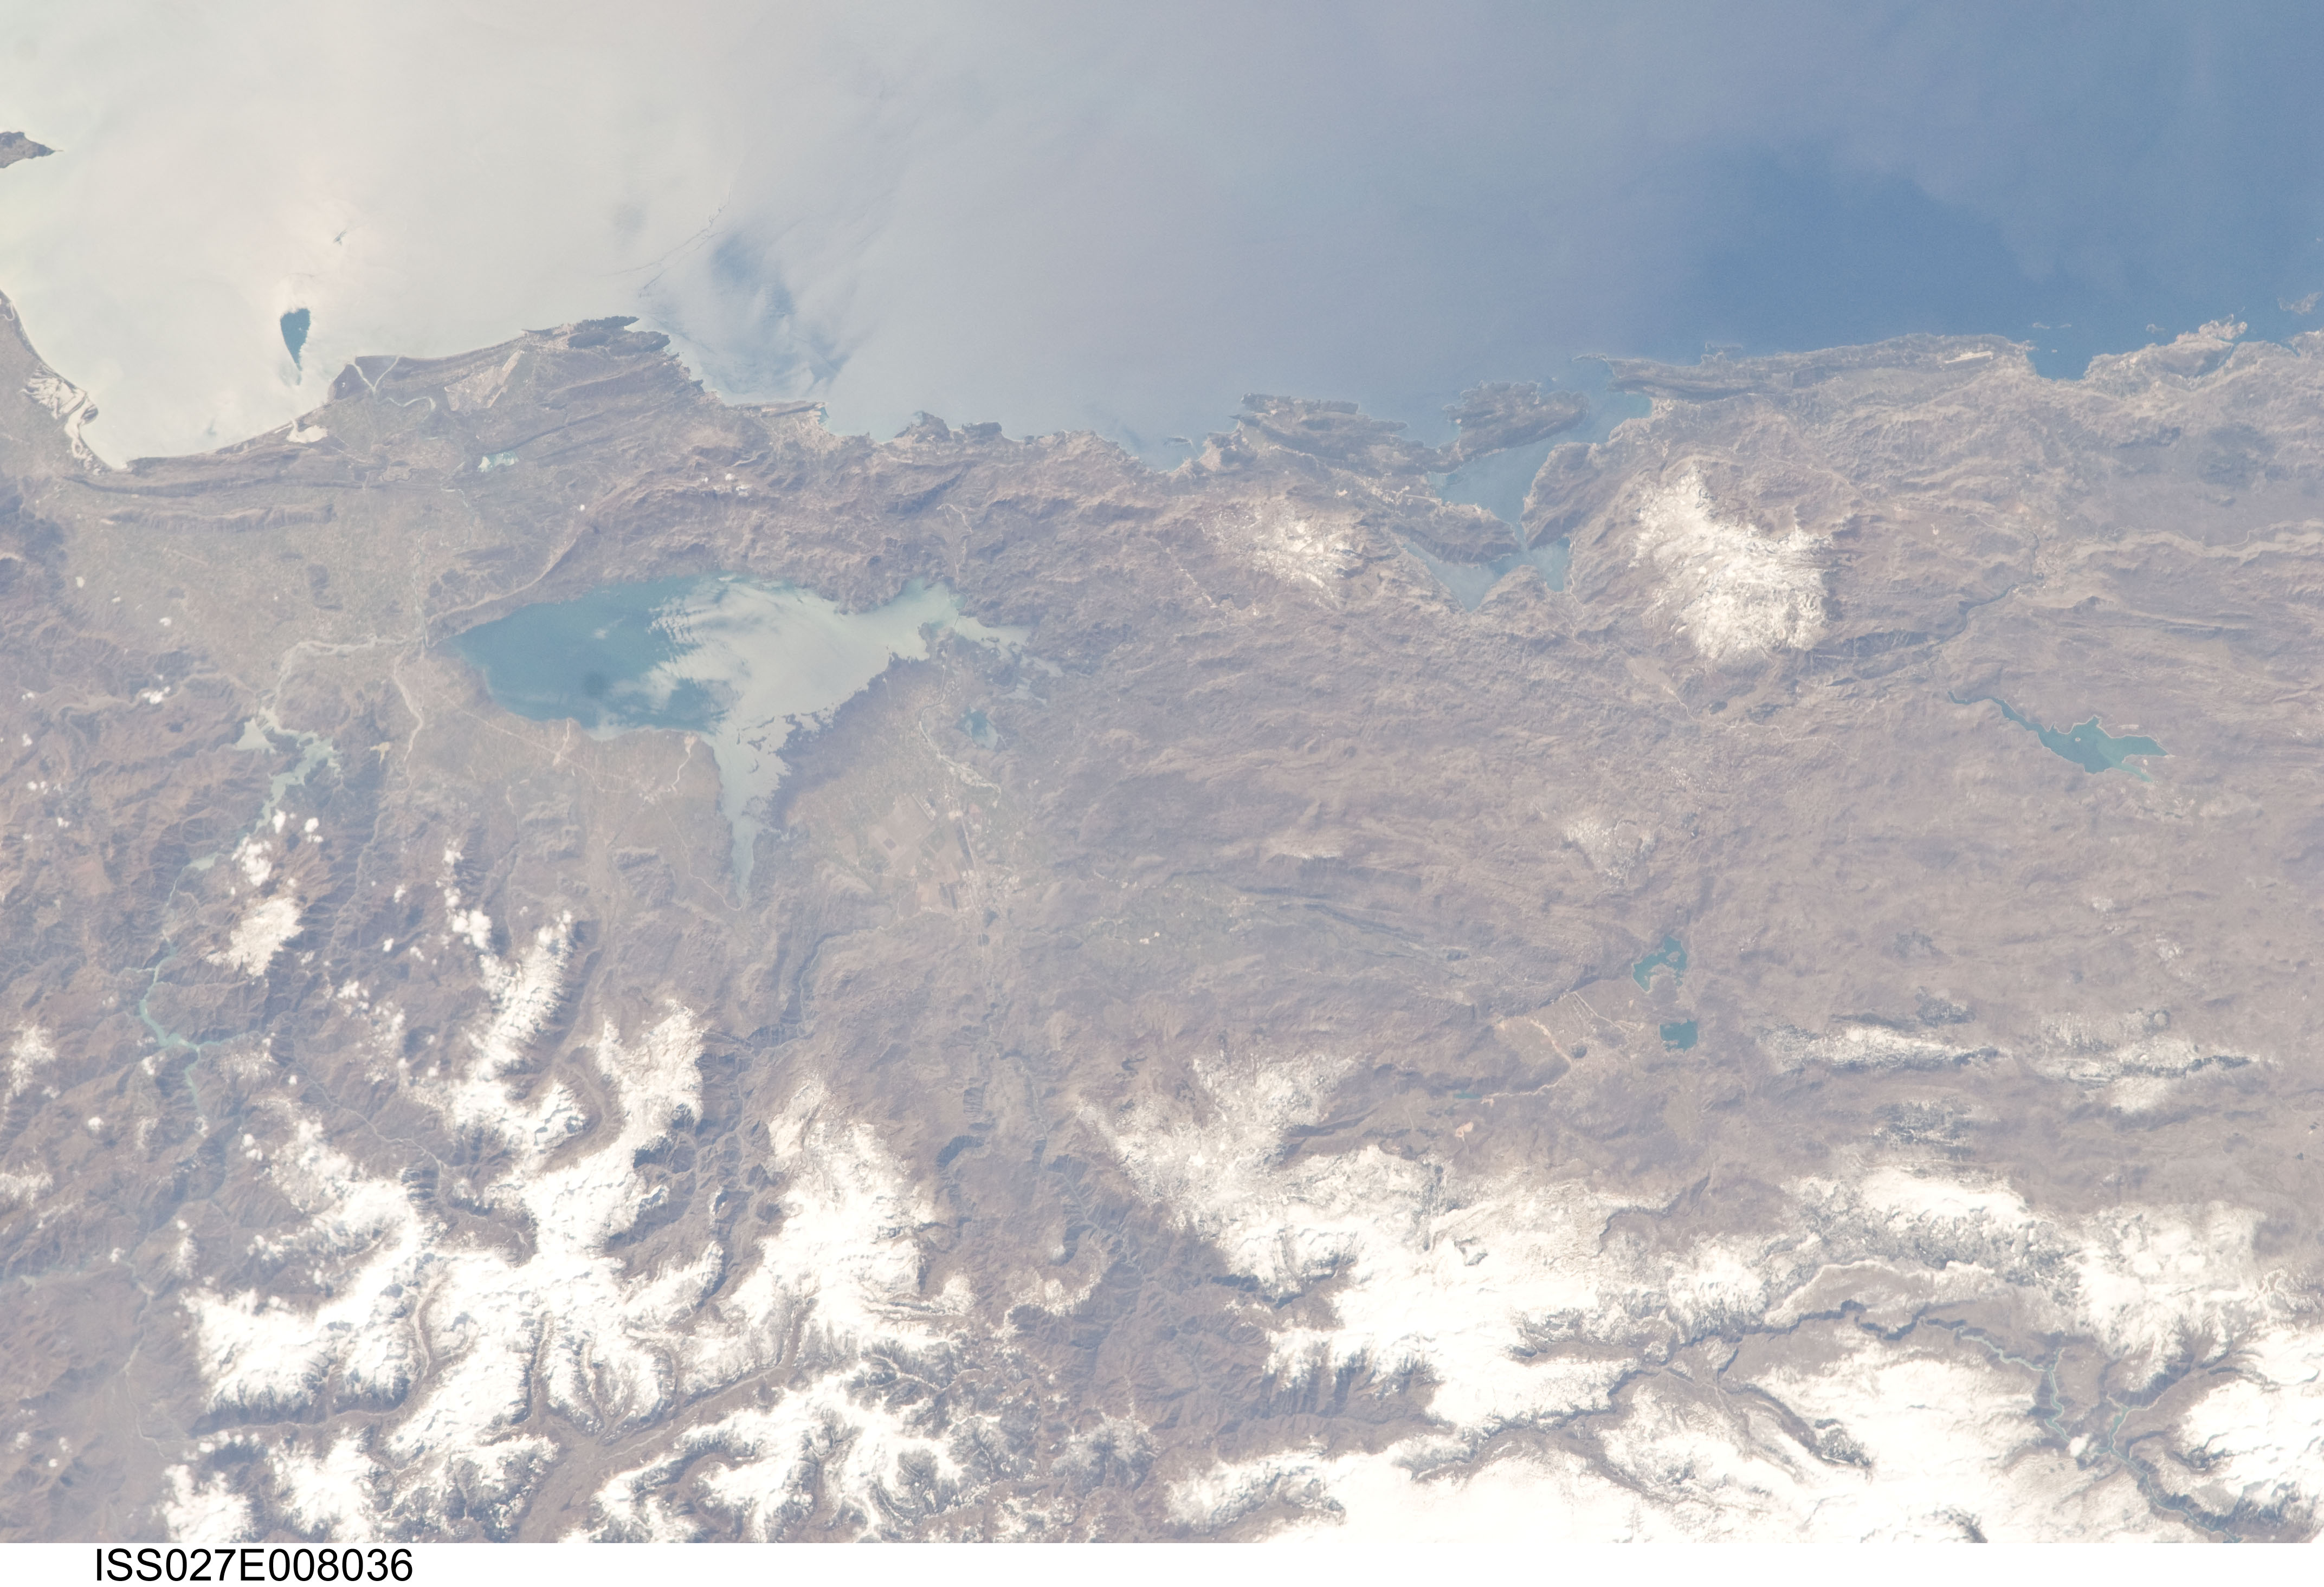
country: MONTENEGRO
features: MONTENEGRO, L. SKADAR, ALBANIAN ALPS, MAJA JEZERCË,LAKE,MOUNTAINS, MEDITERANEAN, BALKAN,SUN GLINT, ADRIATIC S., MEDITERRANEAN S., MONTENGERO, ALBANIA, L. SCUTARI, SKADAR LAKE NATIONAL PRK.,PODGORICA, SKADAR LAKE
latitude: 42.4
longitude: 19.2
